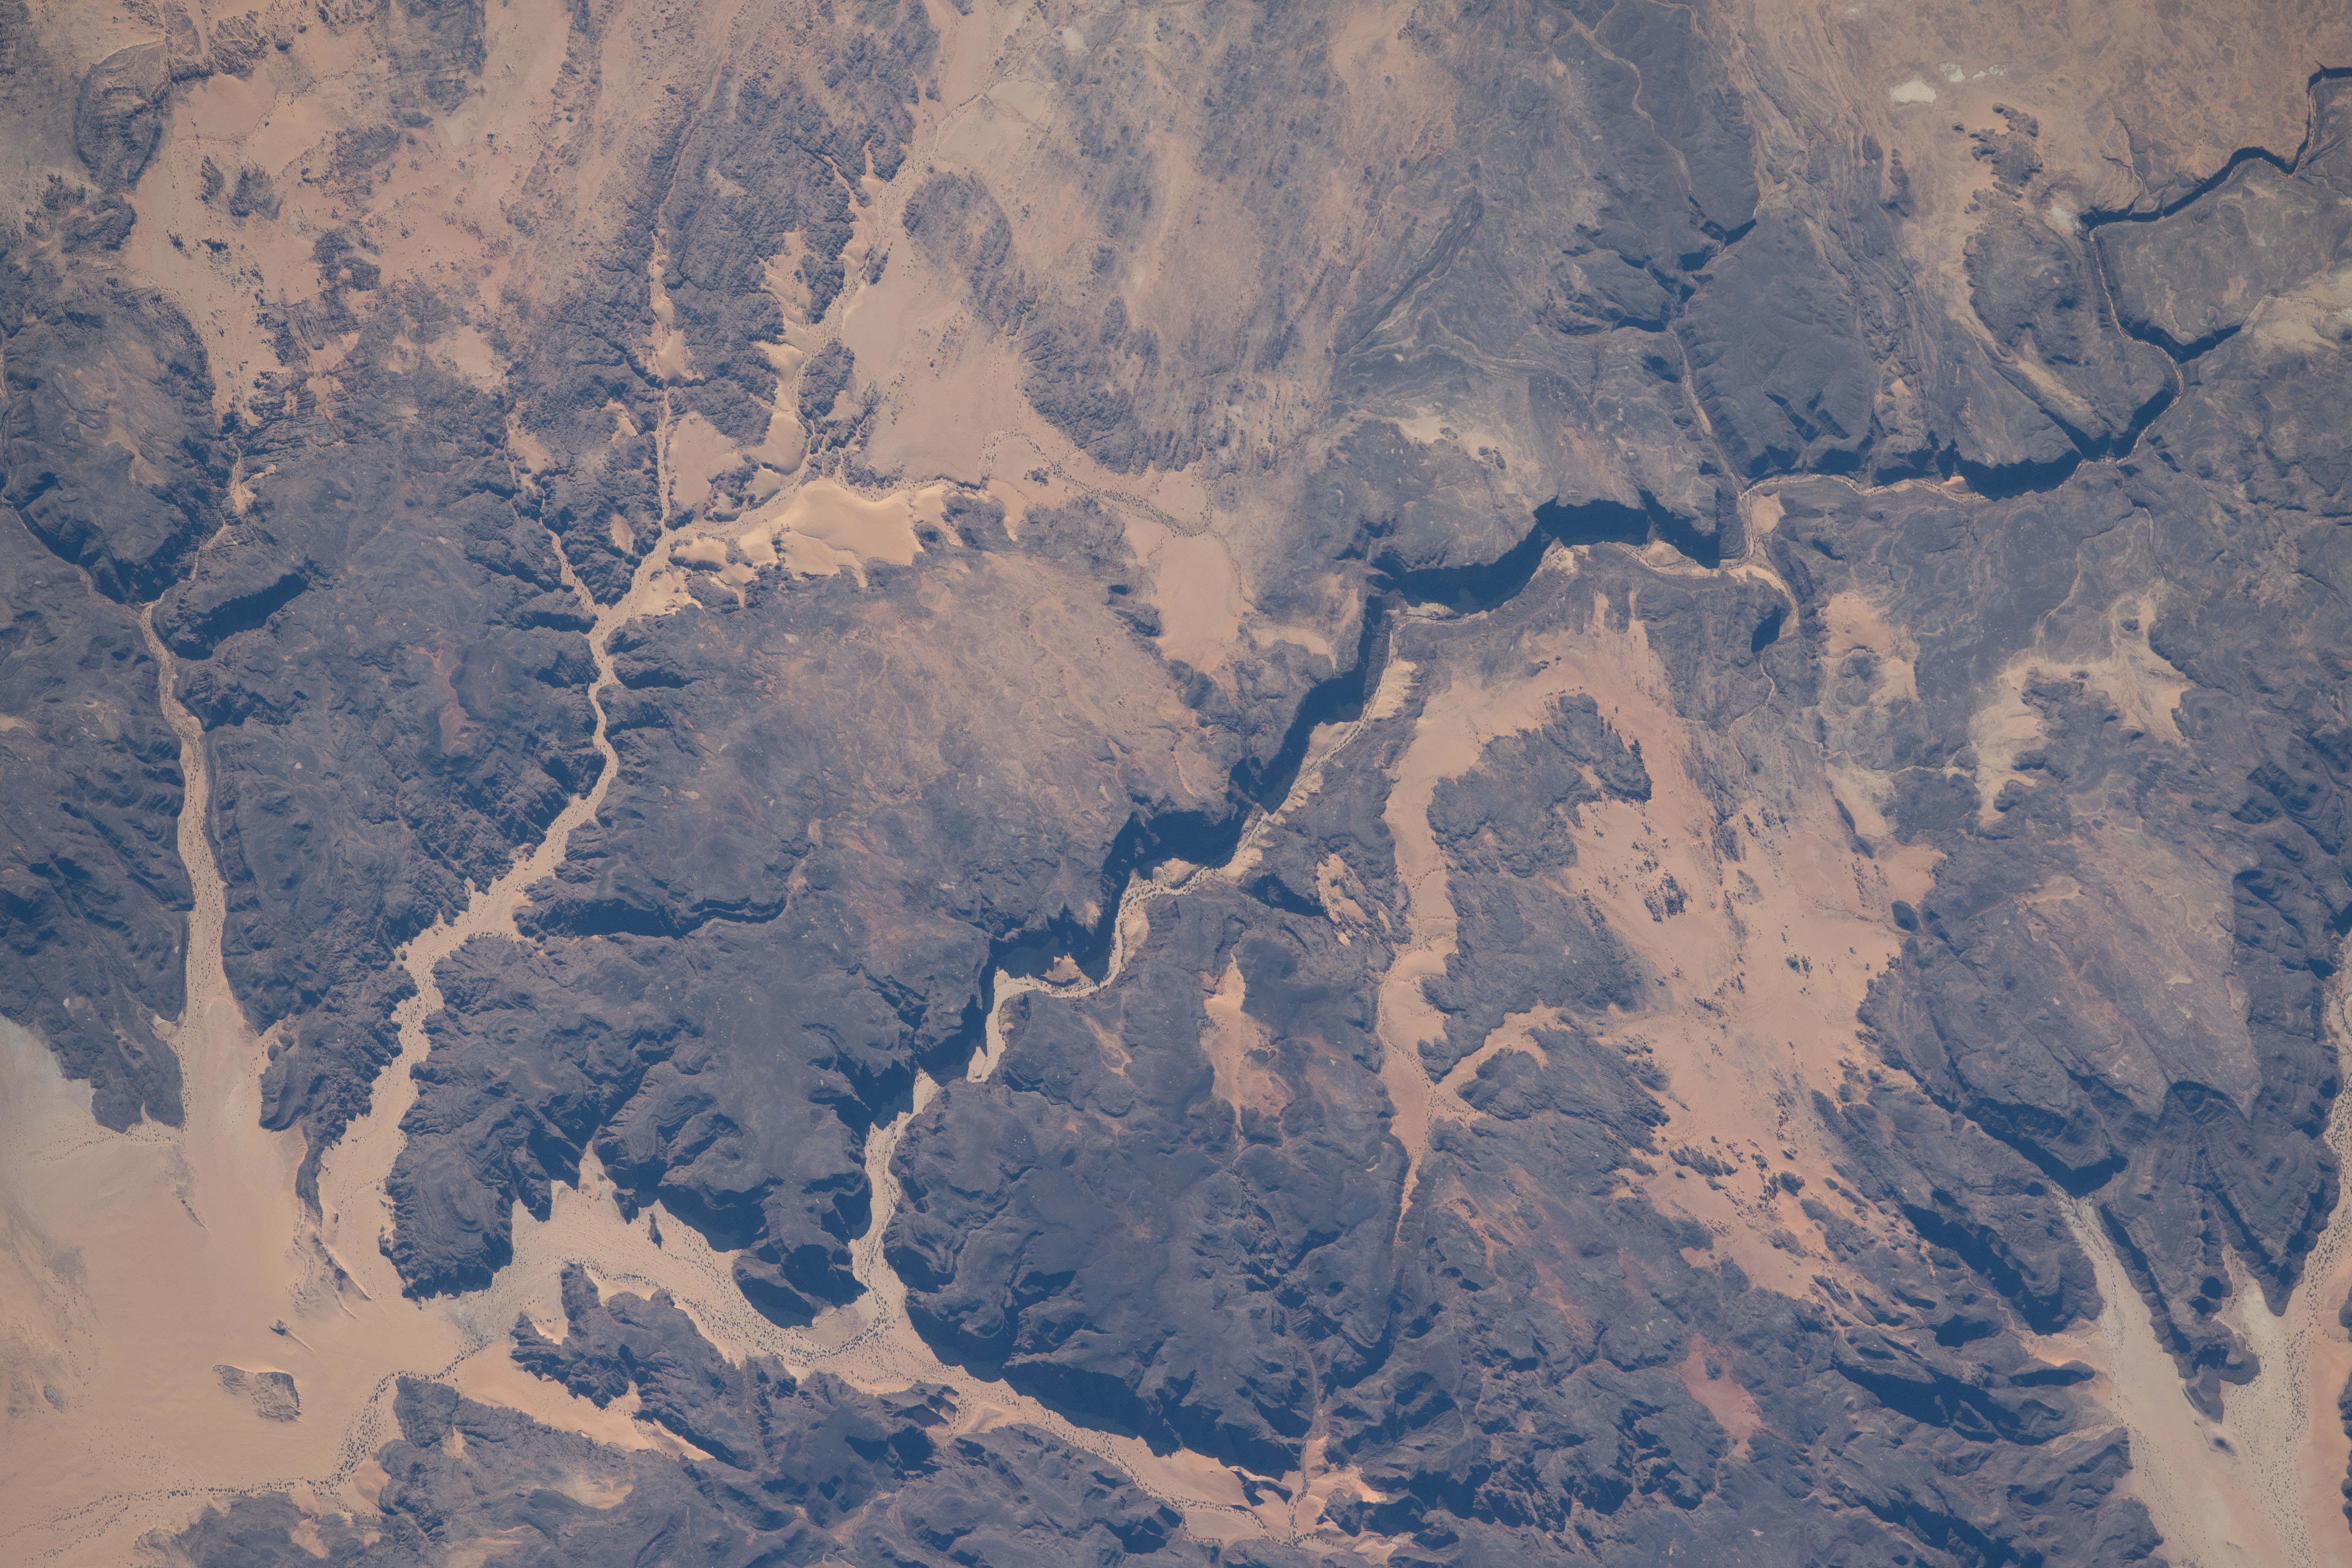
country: CHAD
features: AM-DJARASS,ENNEDI PLATEAU,CHAD
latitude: 17.8
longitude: 23.2
